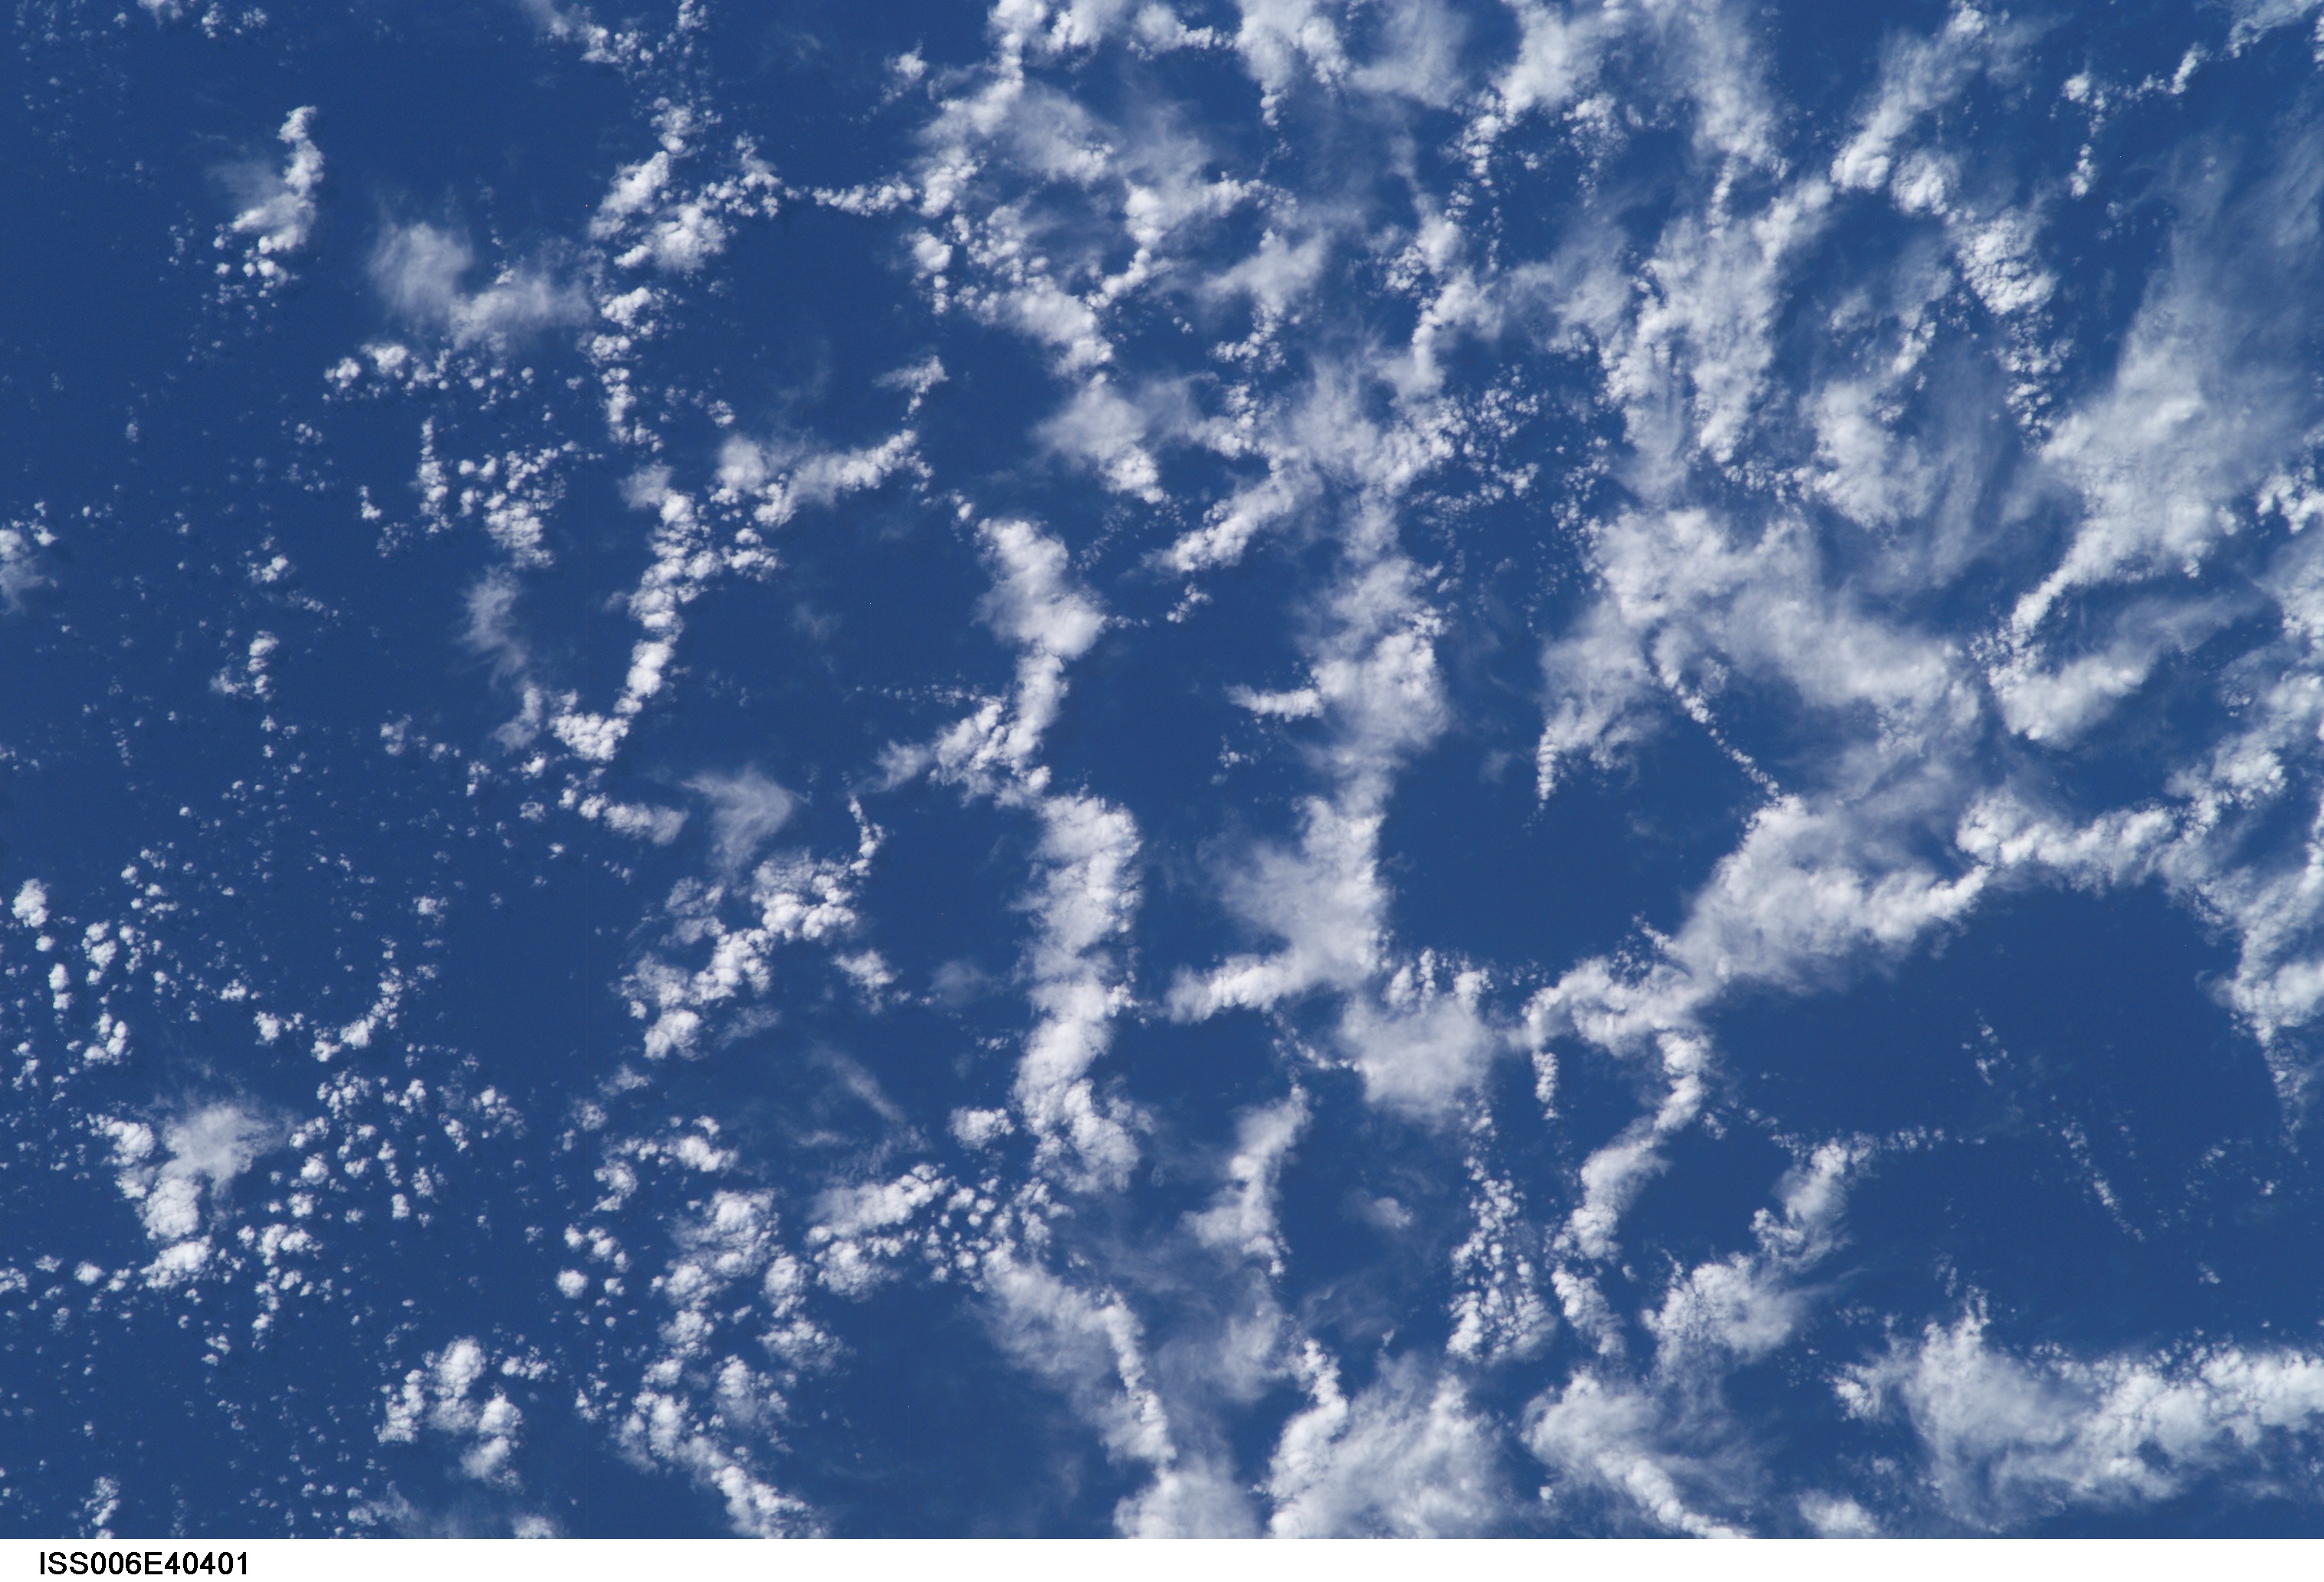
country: PACIFIC OCEAN
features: CLOUD FORMATIONS
